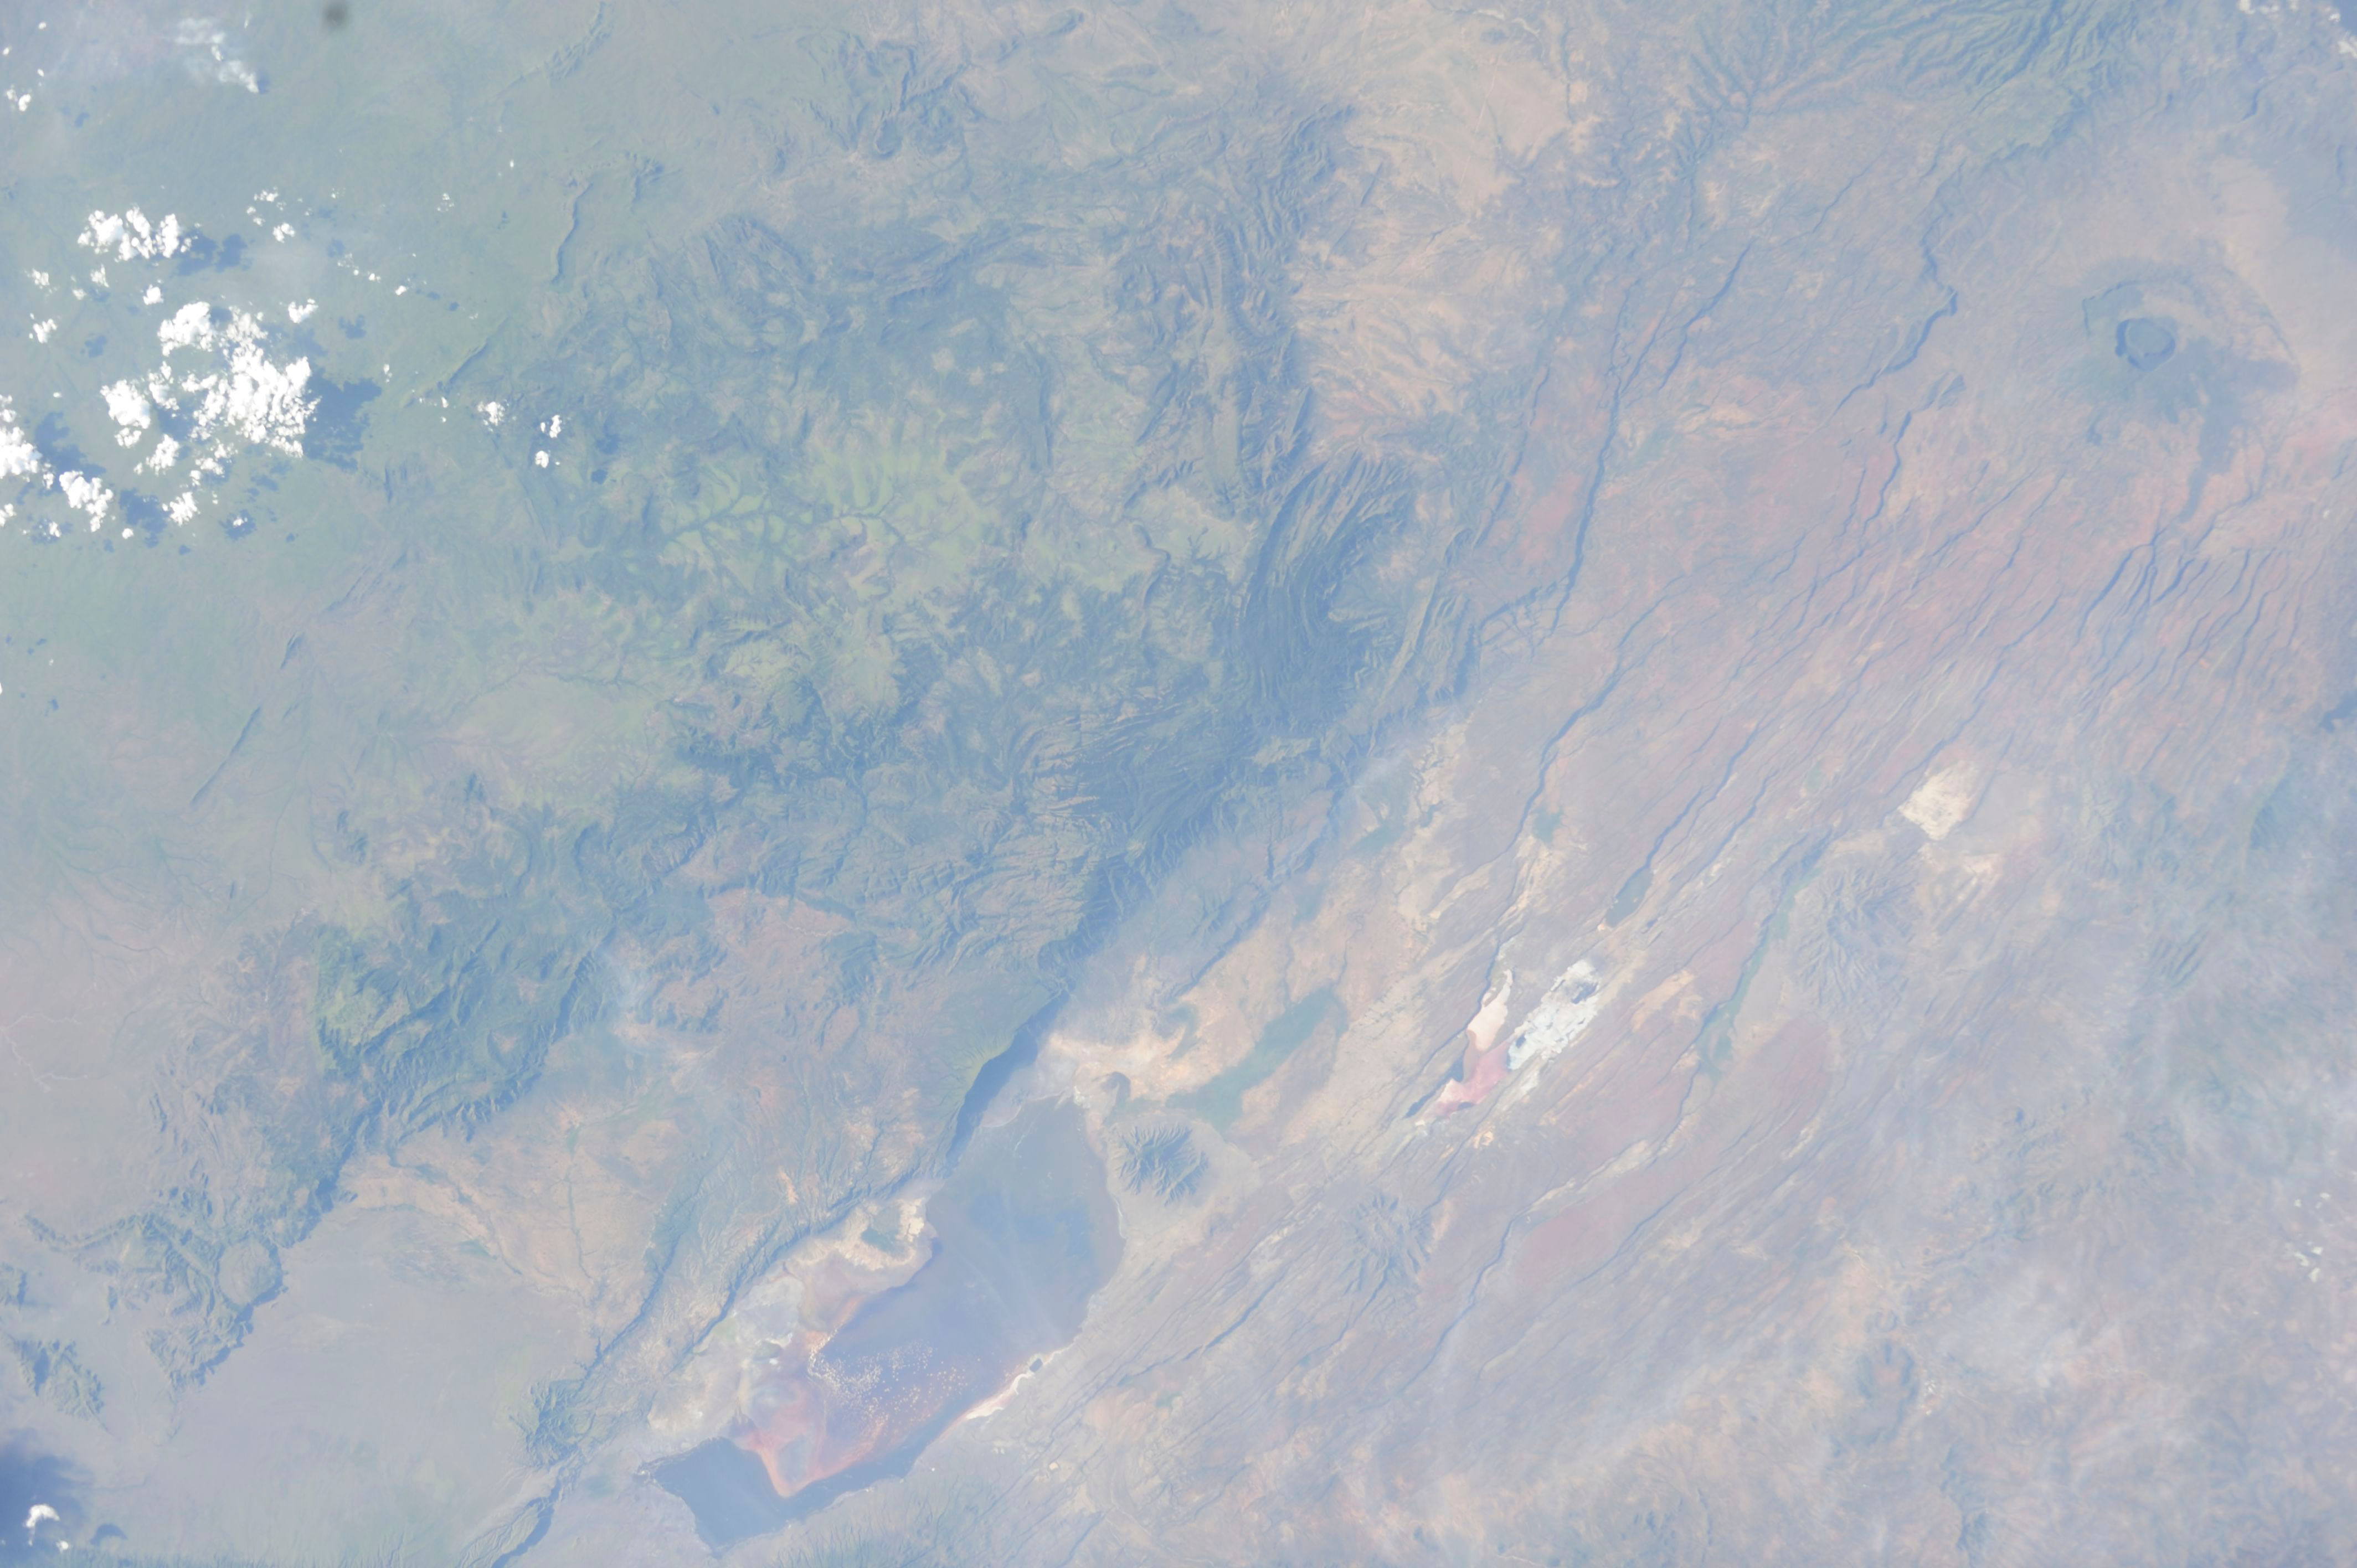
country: KENYA
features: EASTERN RIFT VALLEY, SUSWA VOL., LAKE NATRON
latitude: -2.0
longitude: 36.0
